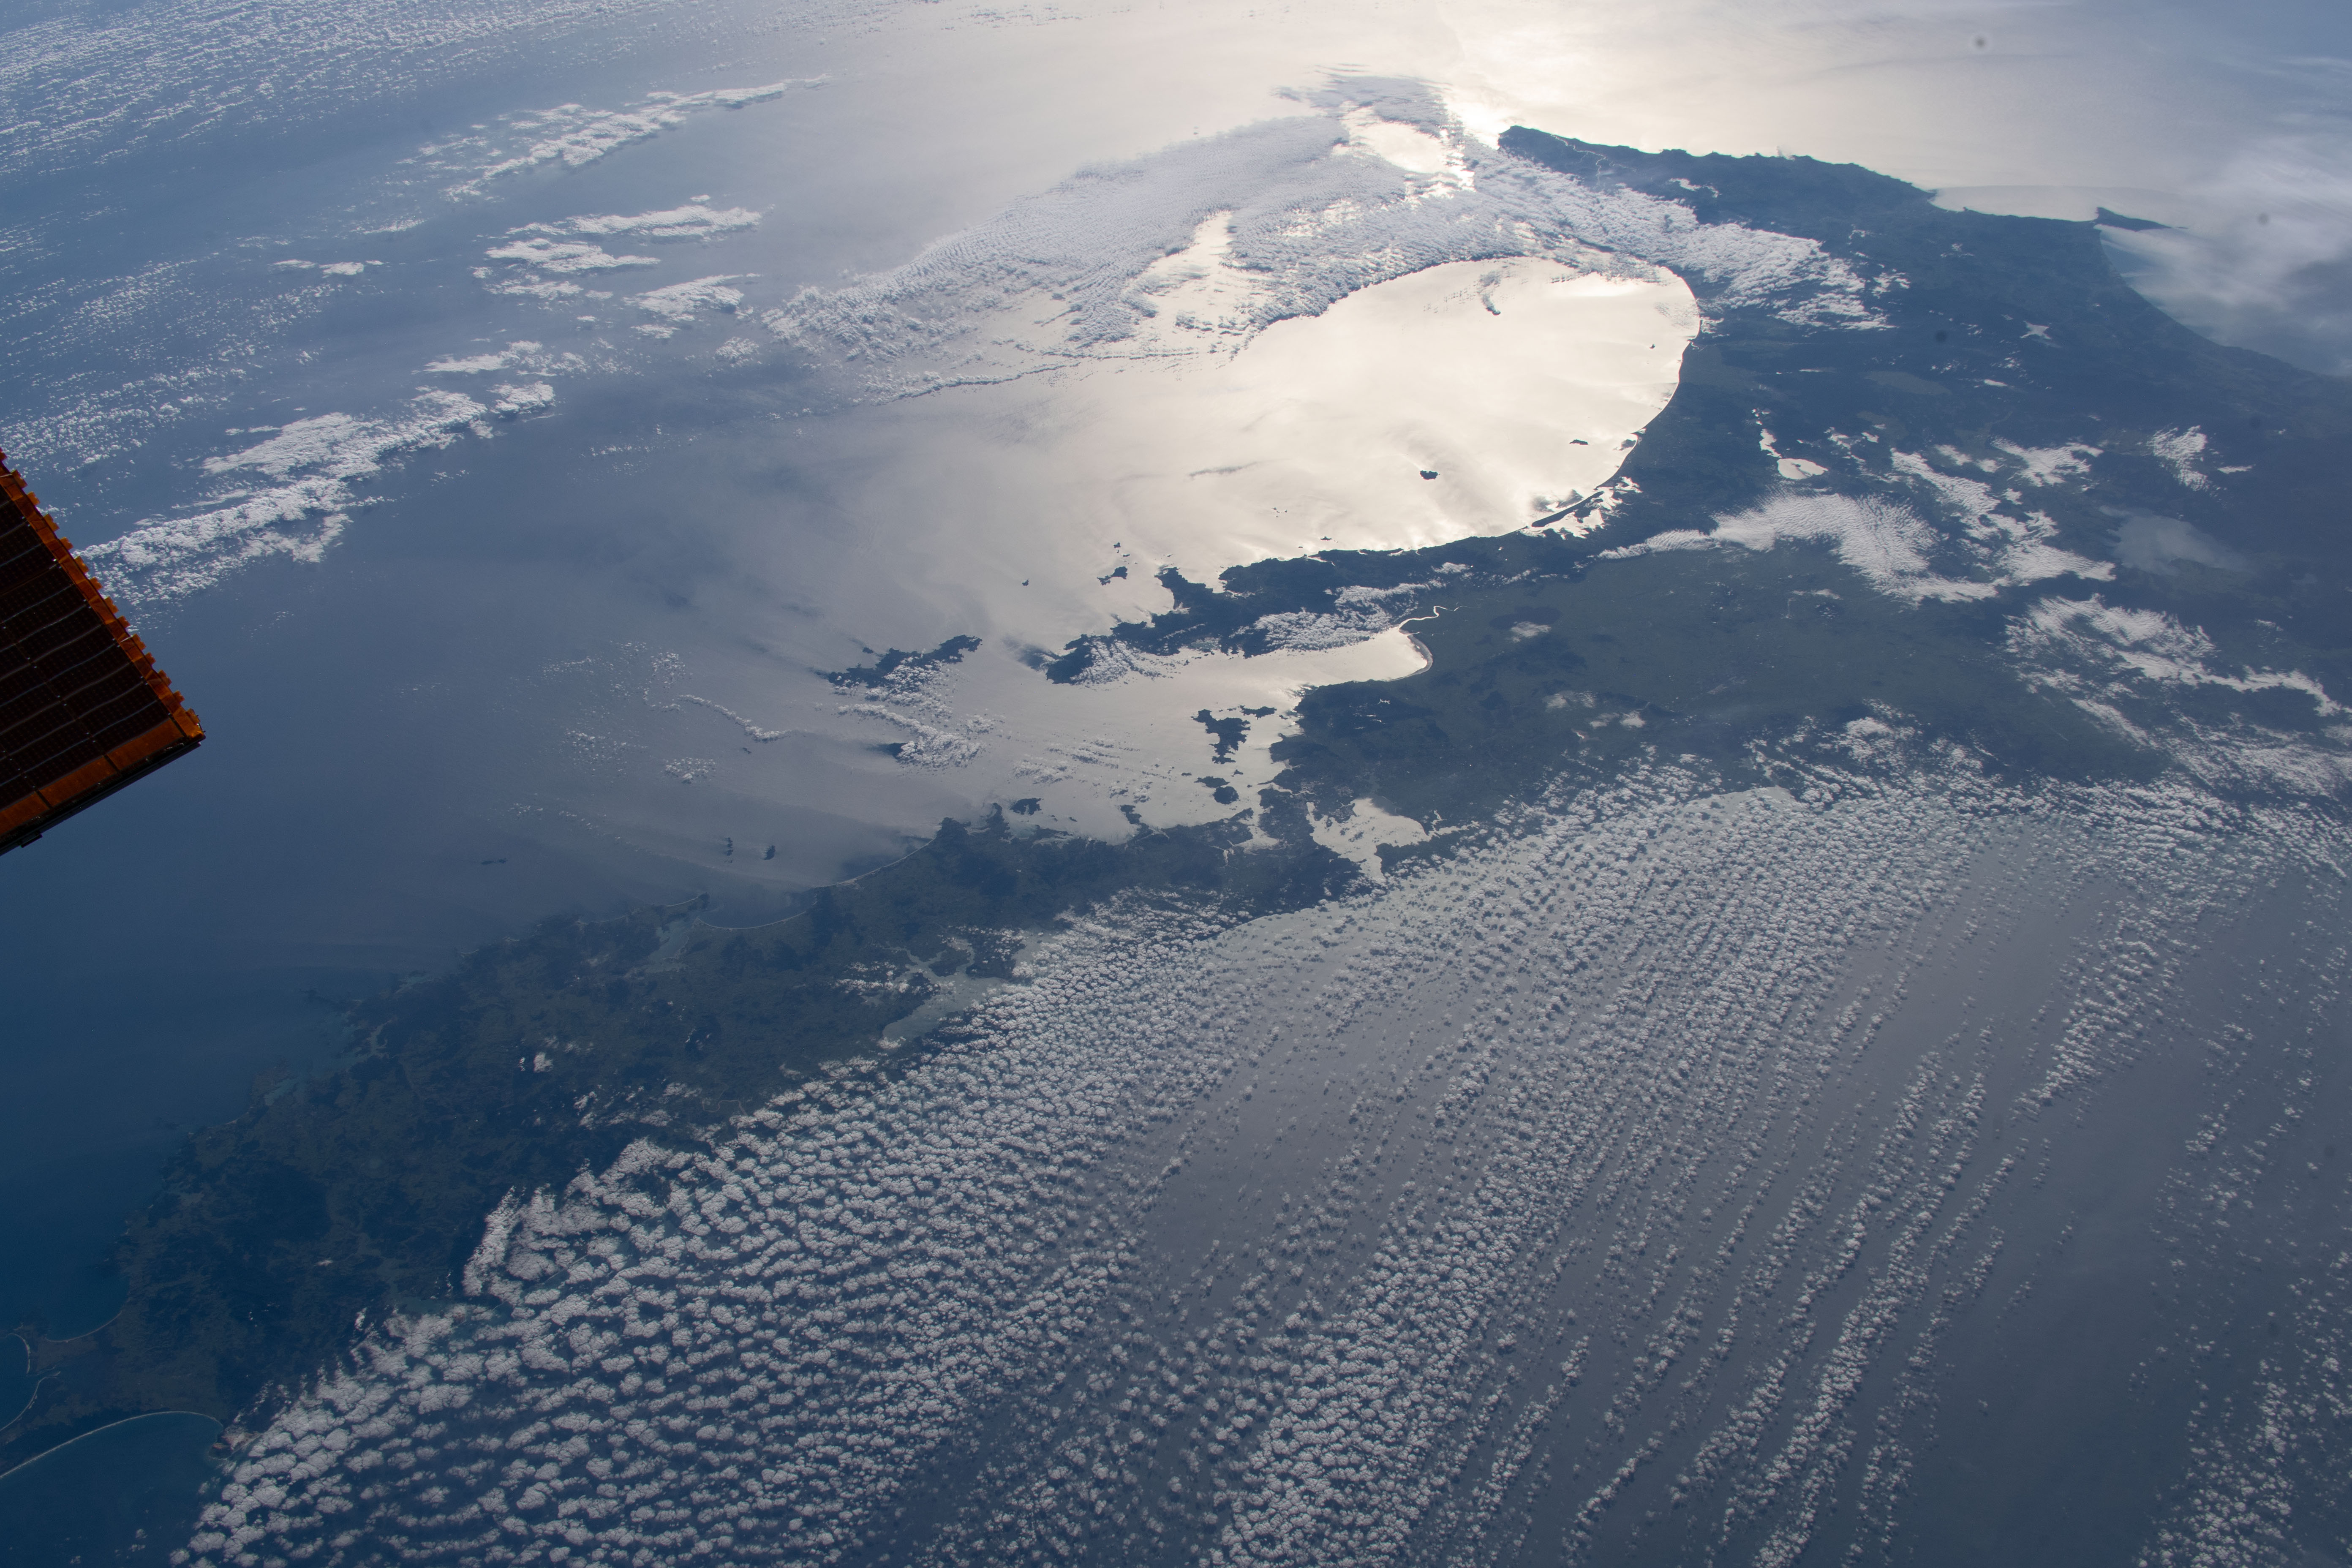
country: NEW ZEALAND-NI
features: NORTH ISLAND
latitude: -37.0
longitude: 175.0
